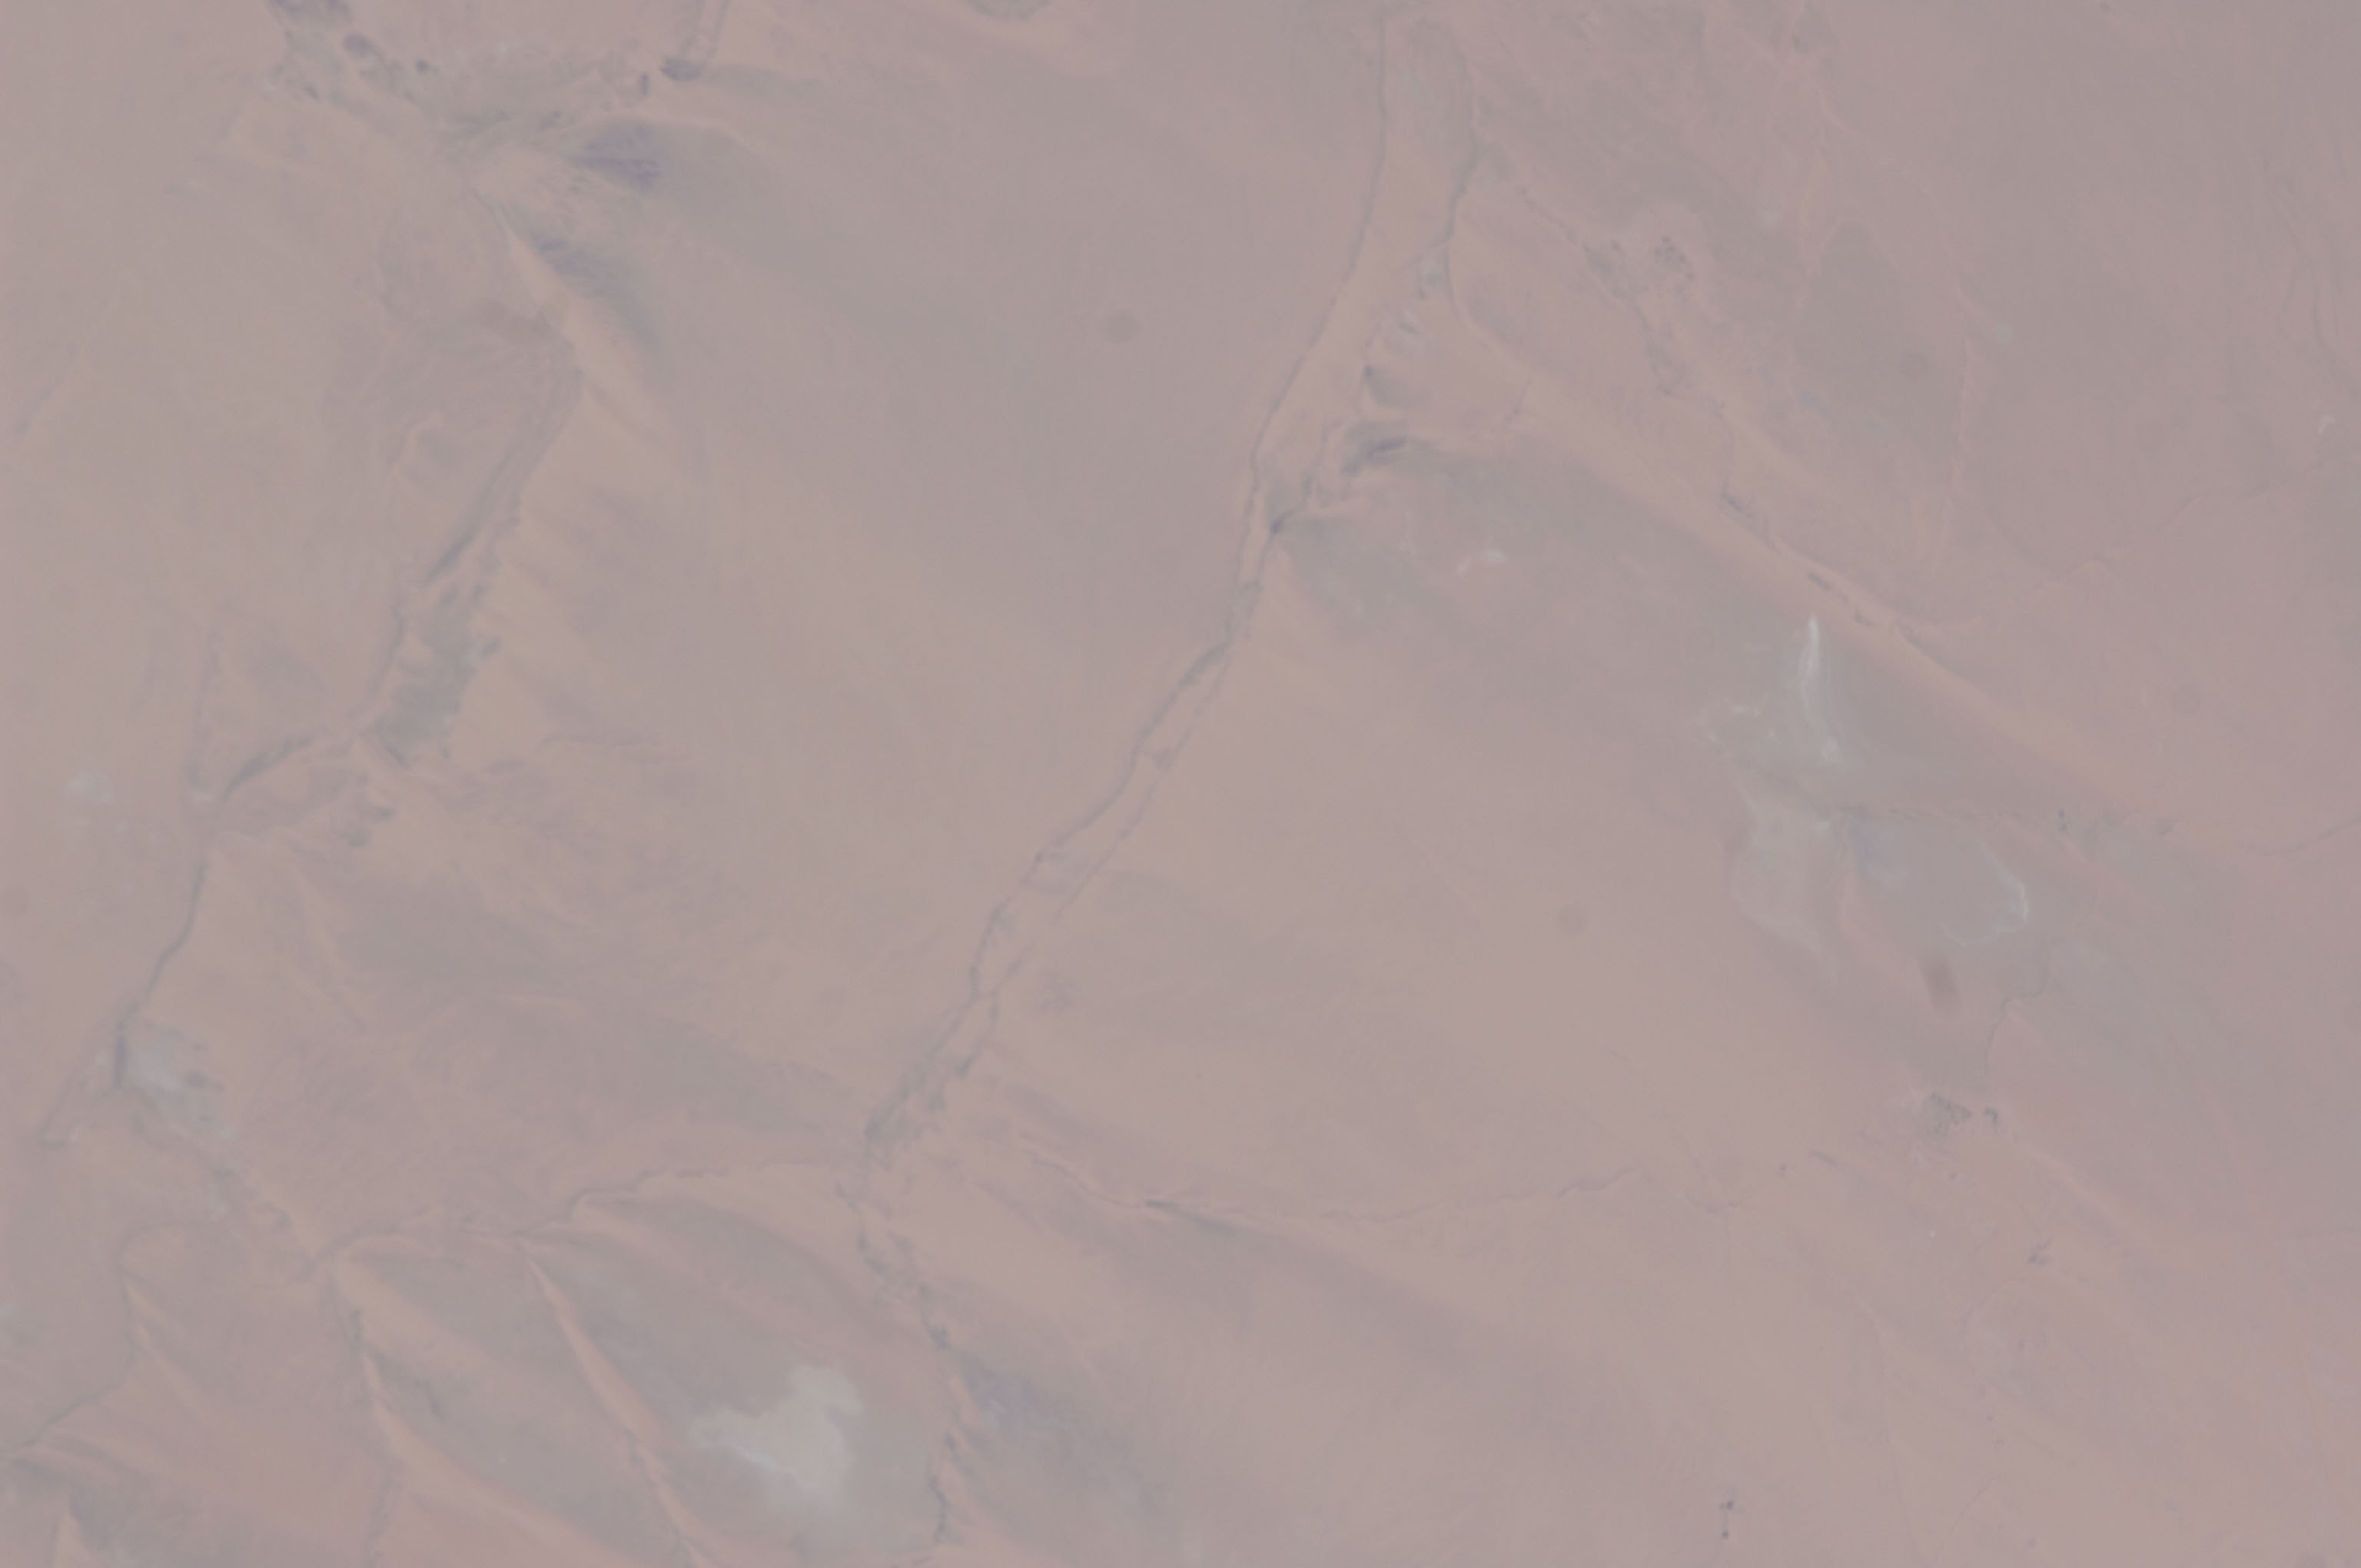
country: ALGERIA
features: LINEAR RIDGES, DRY LAKE BEDS
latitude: 23.5
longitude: -2.1
